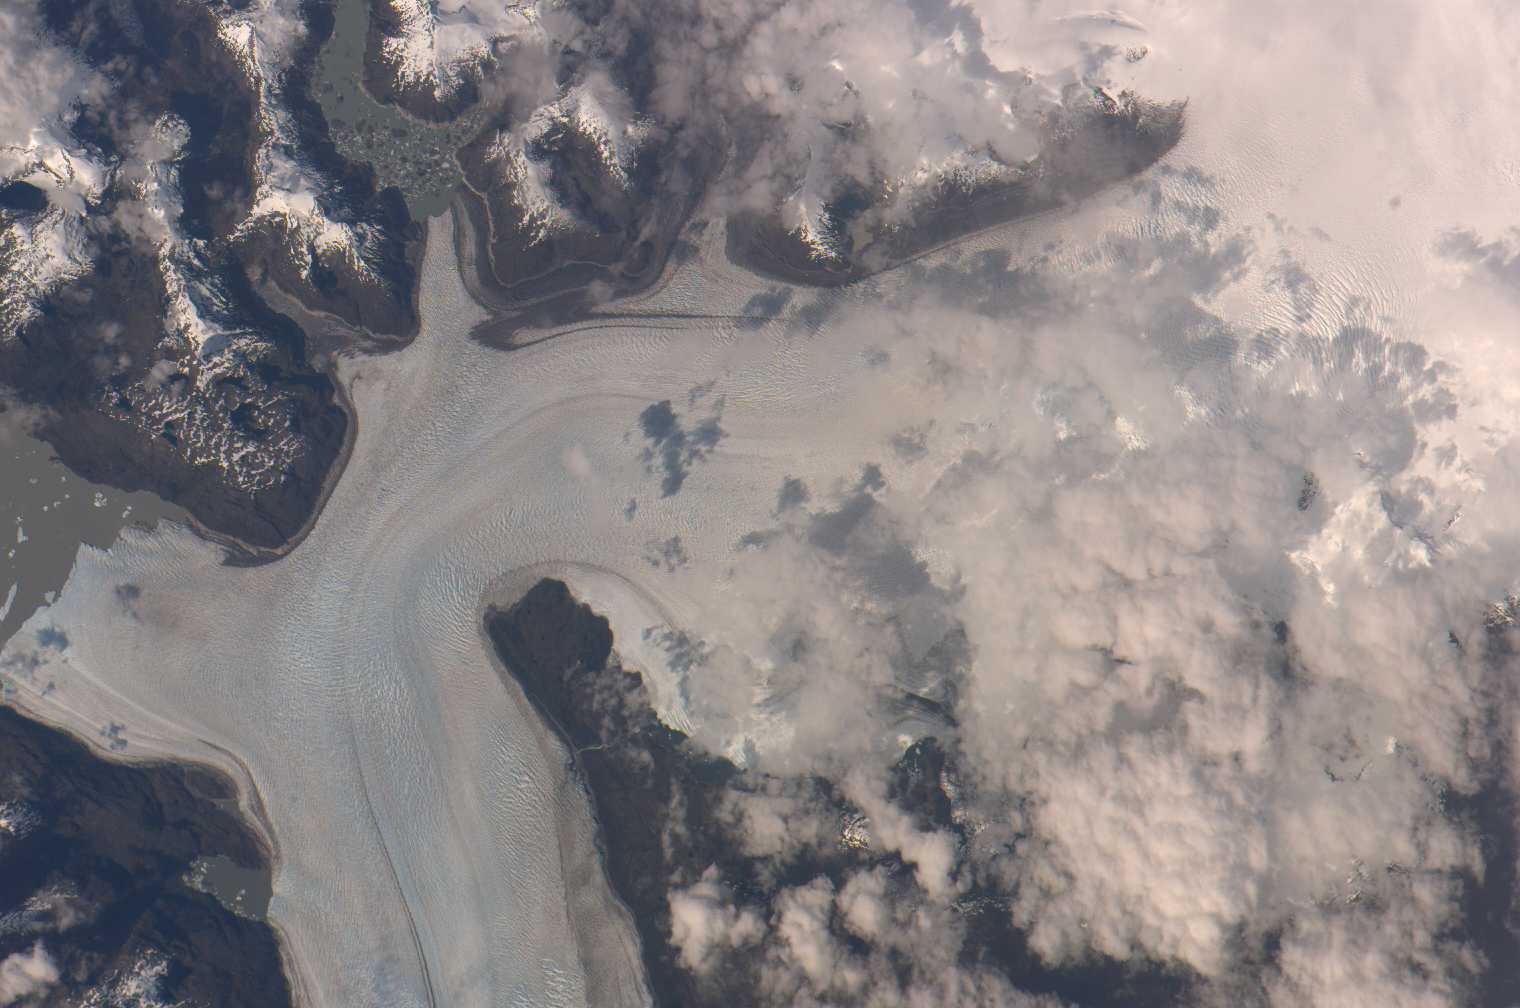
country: CHILE
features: BRUGGAN GL, EYRE FJ., MORAINES
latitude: -49.2
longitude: -73.8
